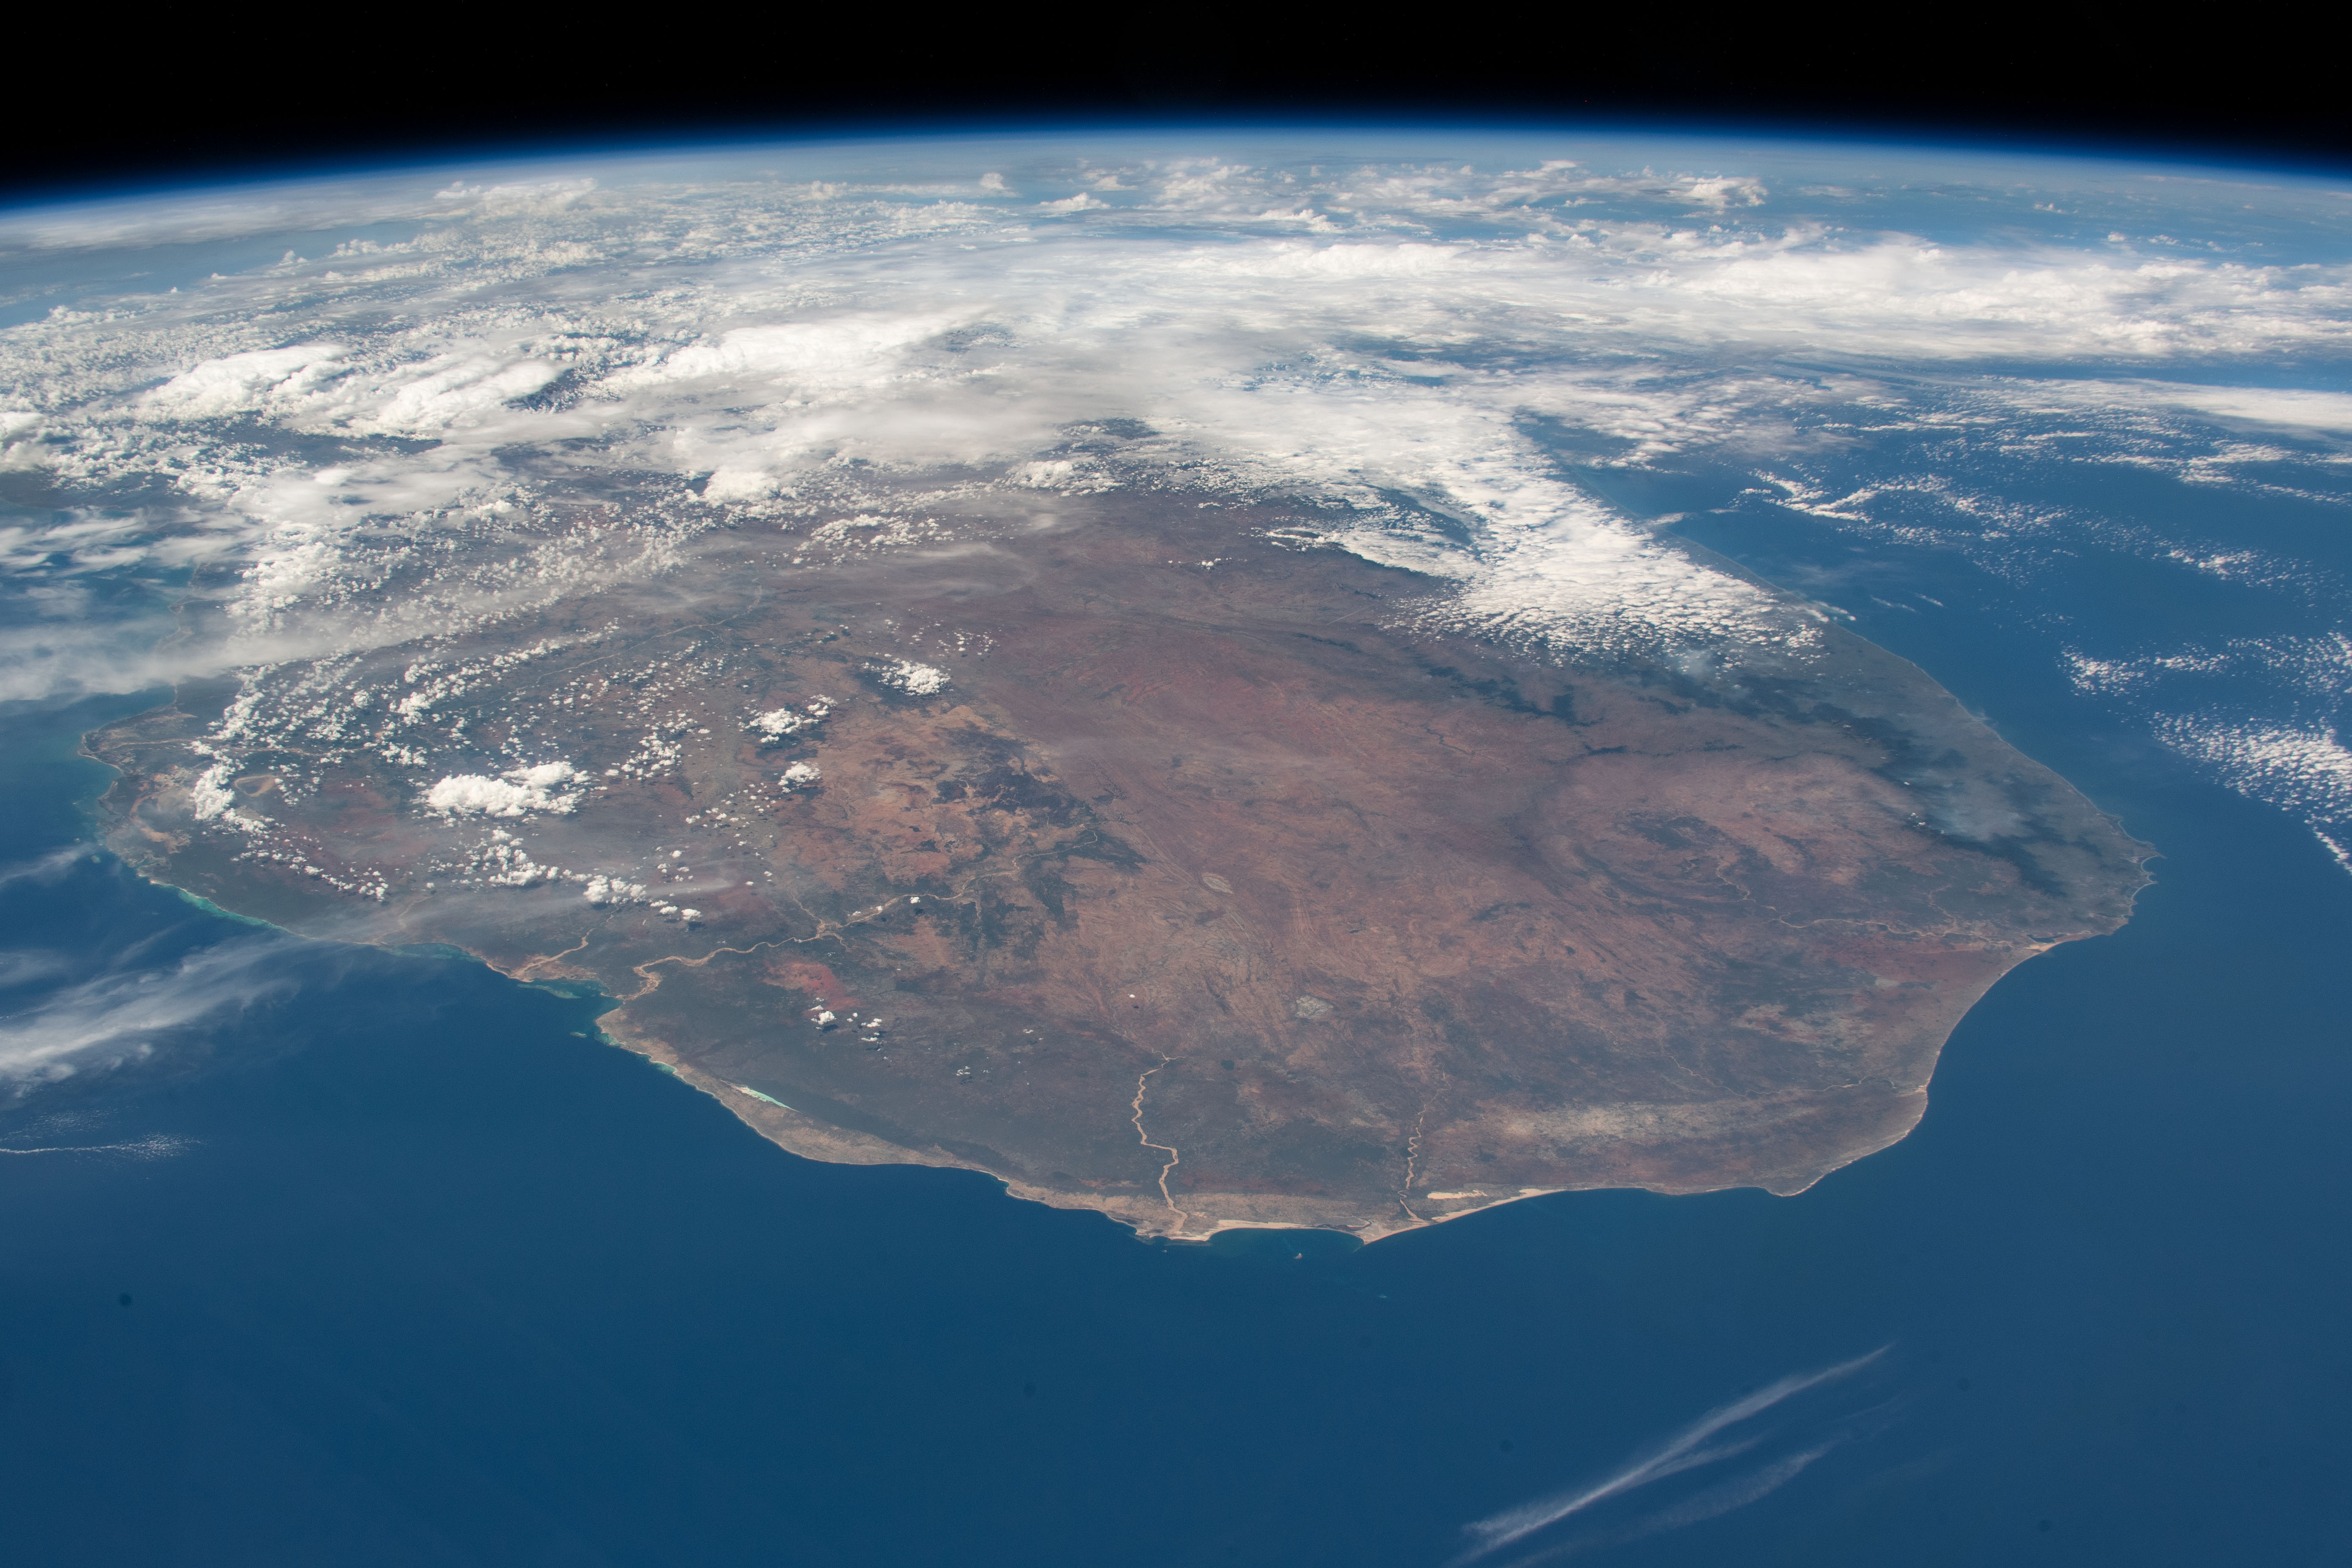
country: MADAGASCAR
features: MADAGASCAR, FIHERENANA RIVER, ONILAHY RIVER
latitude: -24.0
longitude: 45.5
